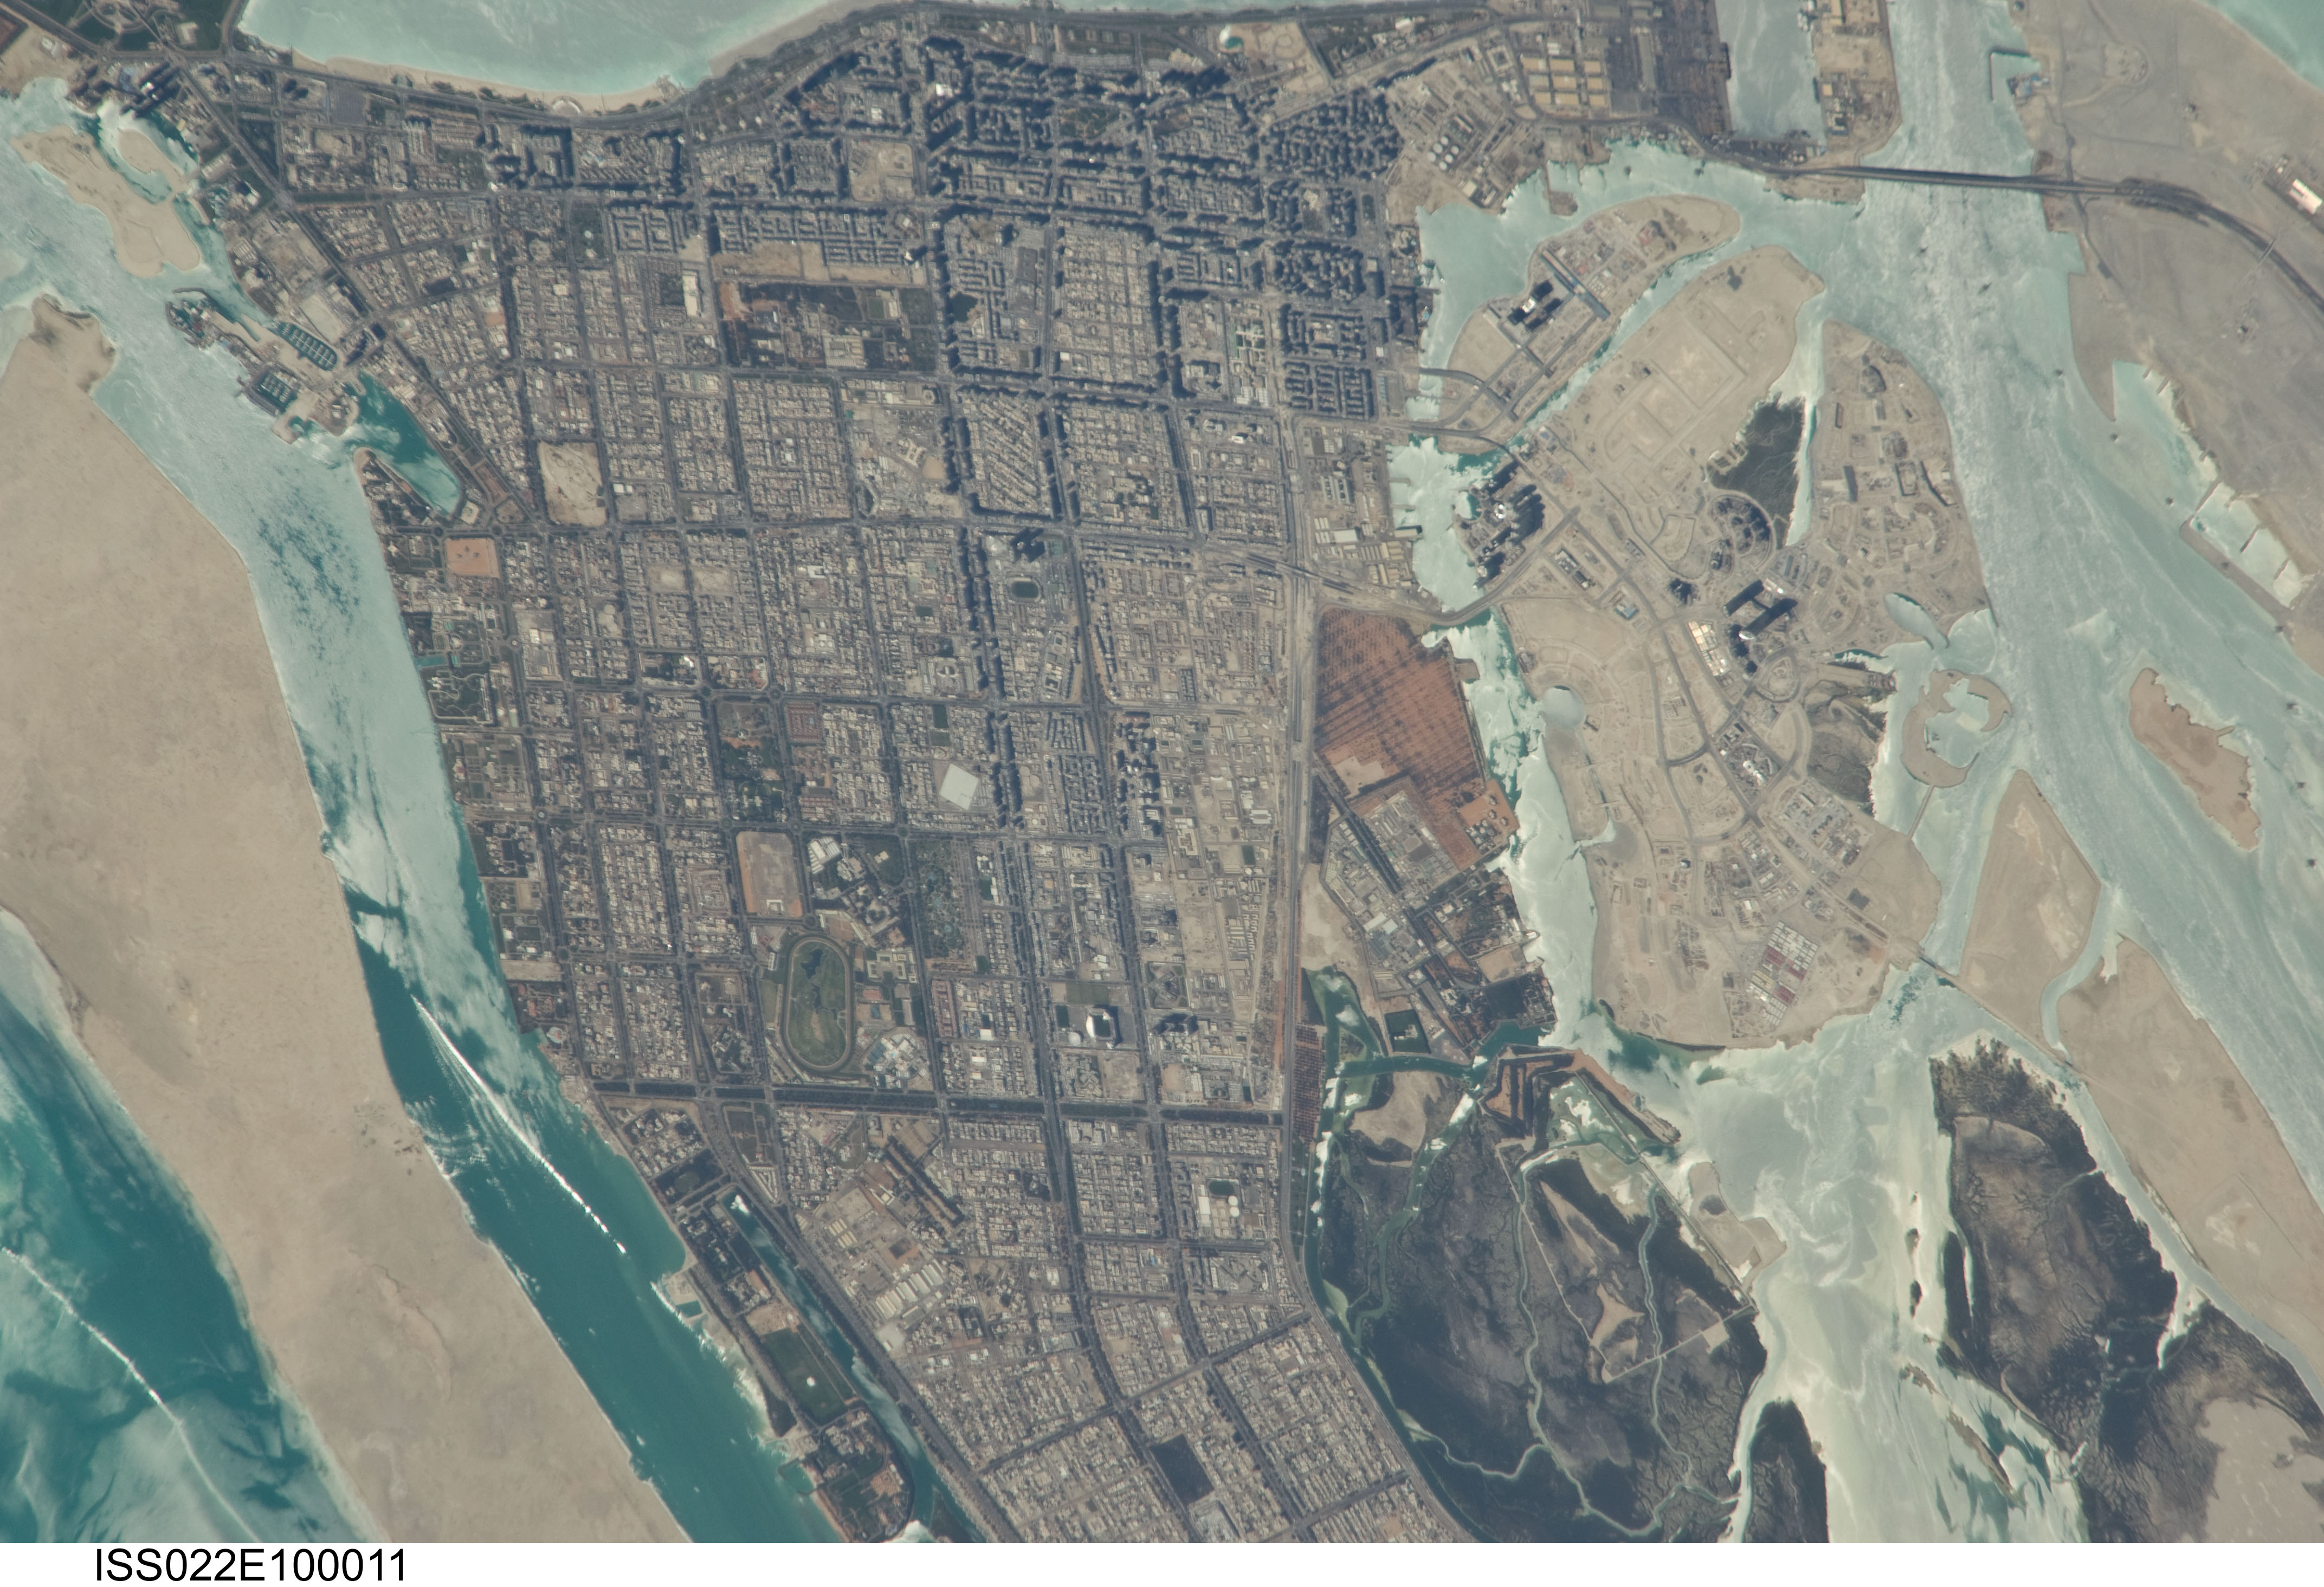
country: UNITED ARAB EMIRATES
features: ABU DHABI
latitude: 24.5
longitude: 54.4
